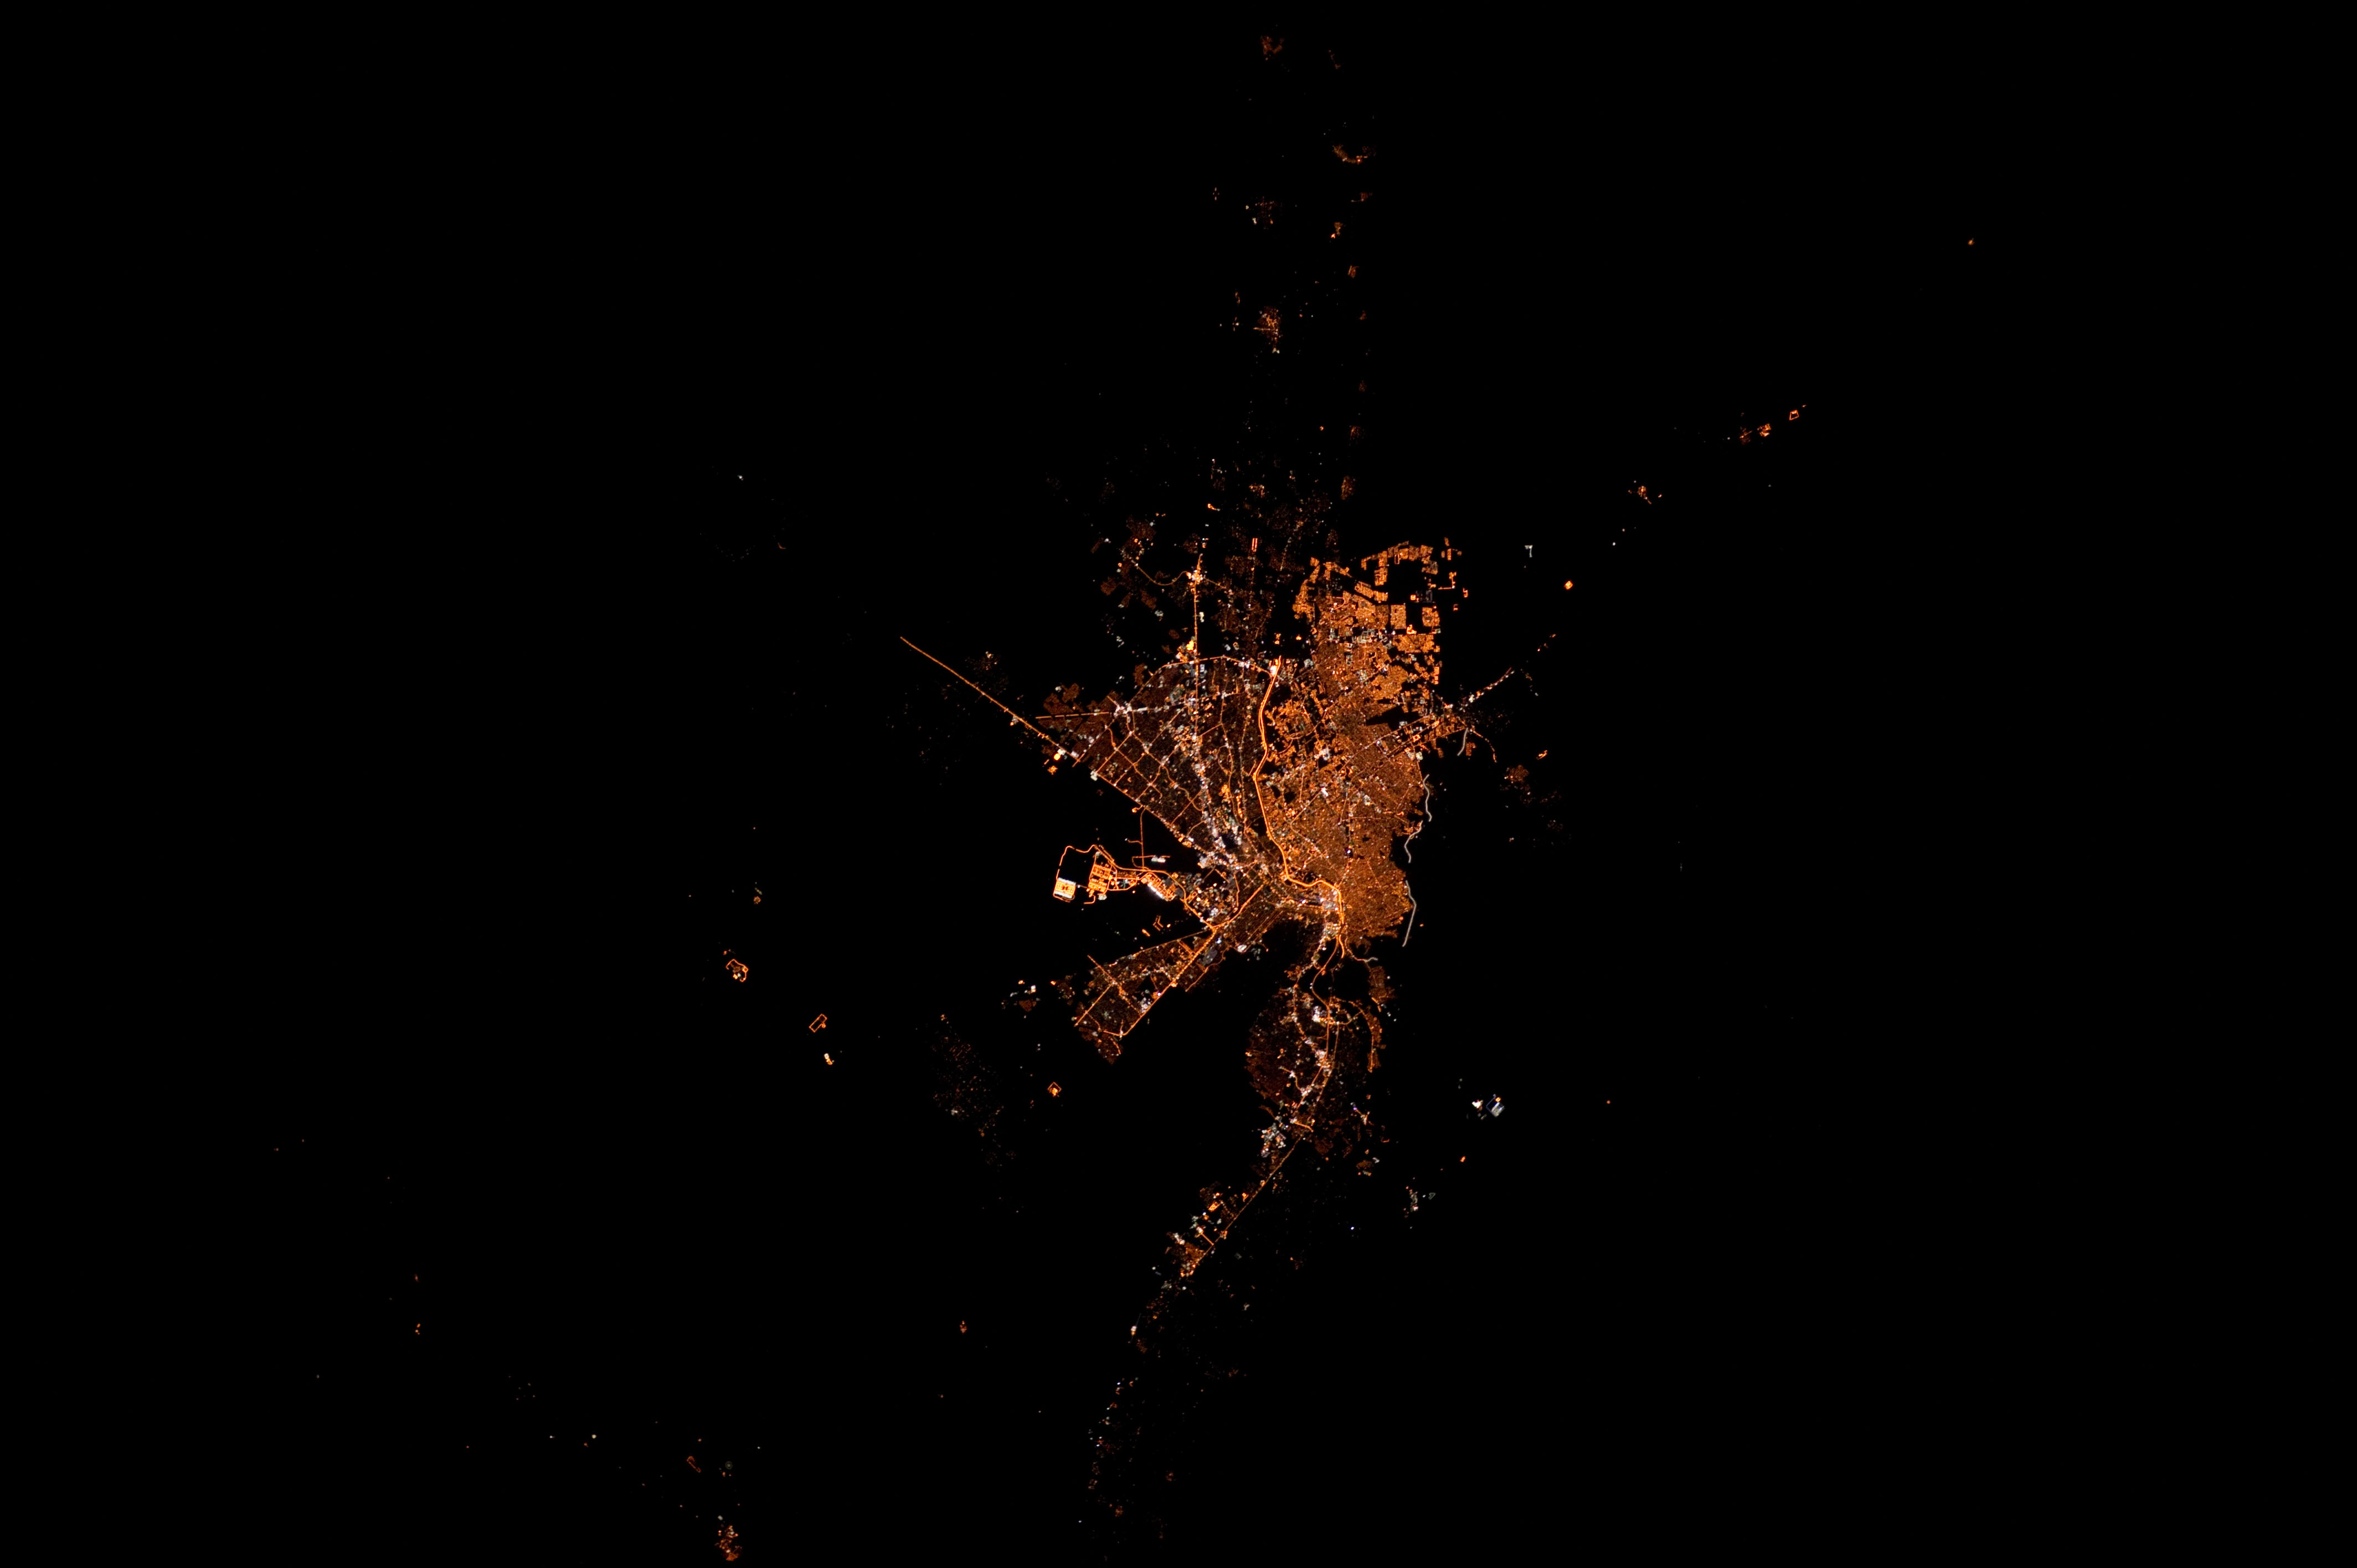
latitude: 31.8
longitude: -106.5
